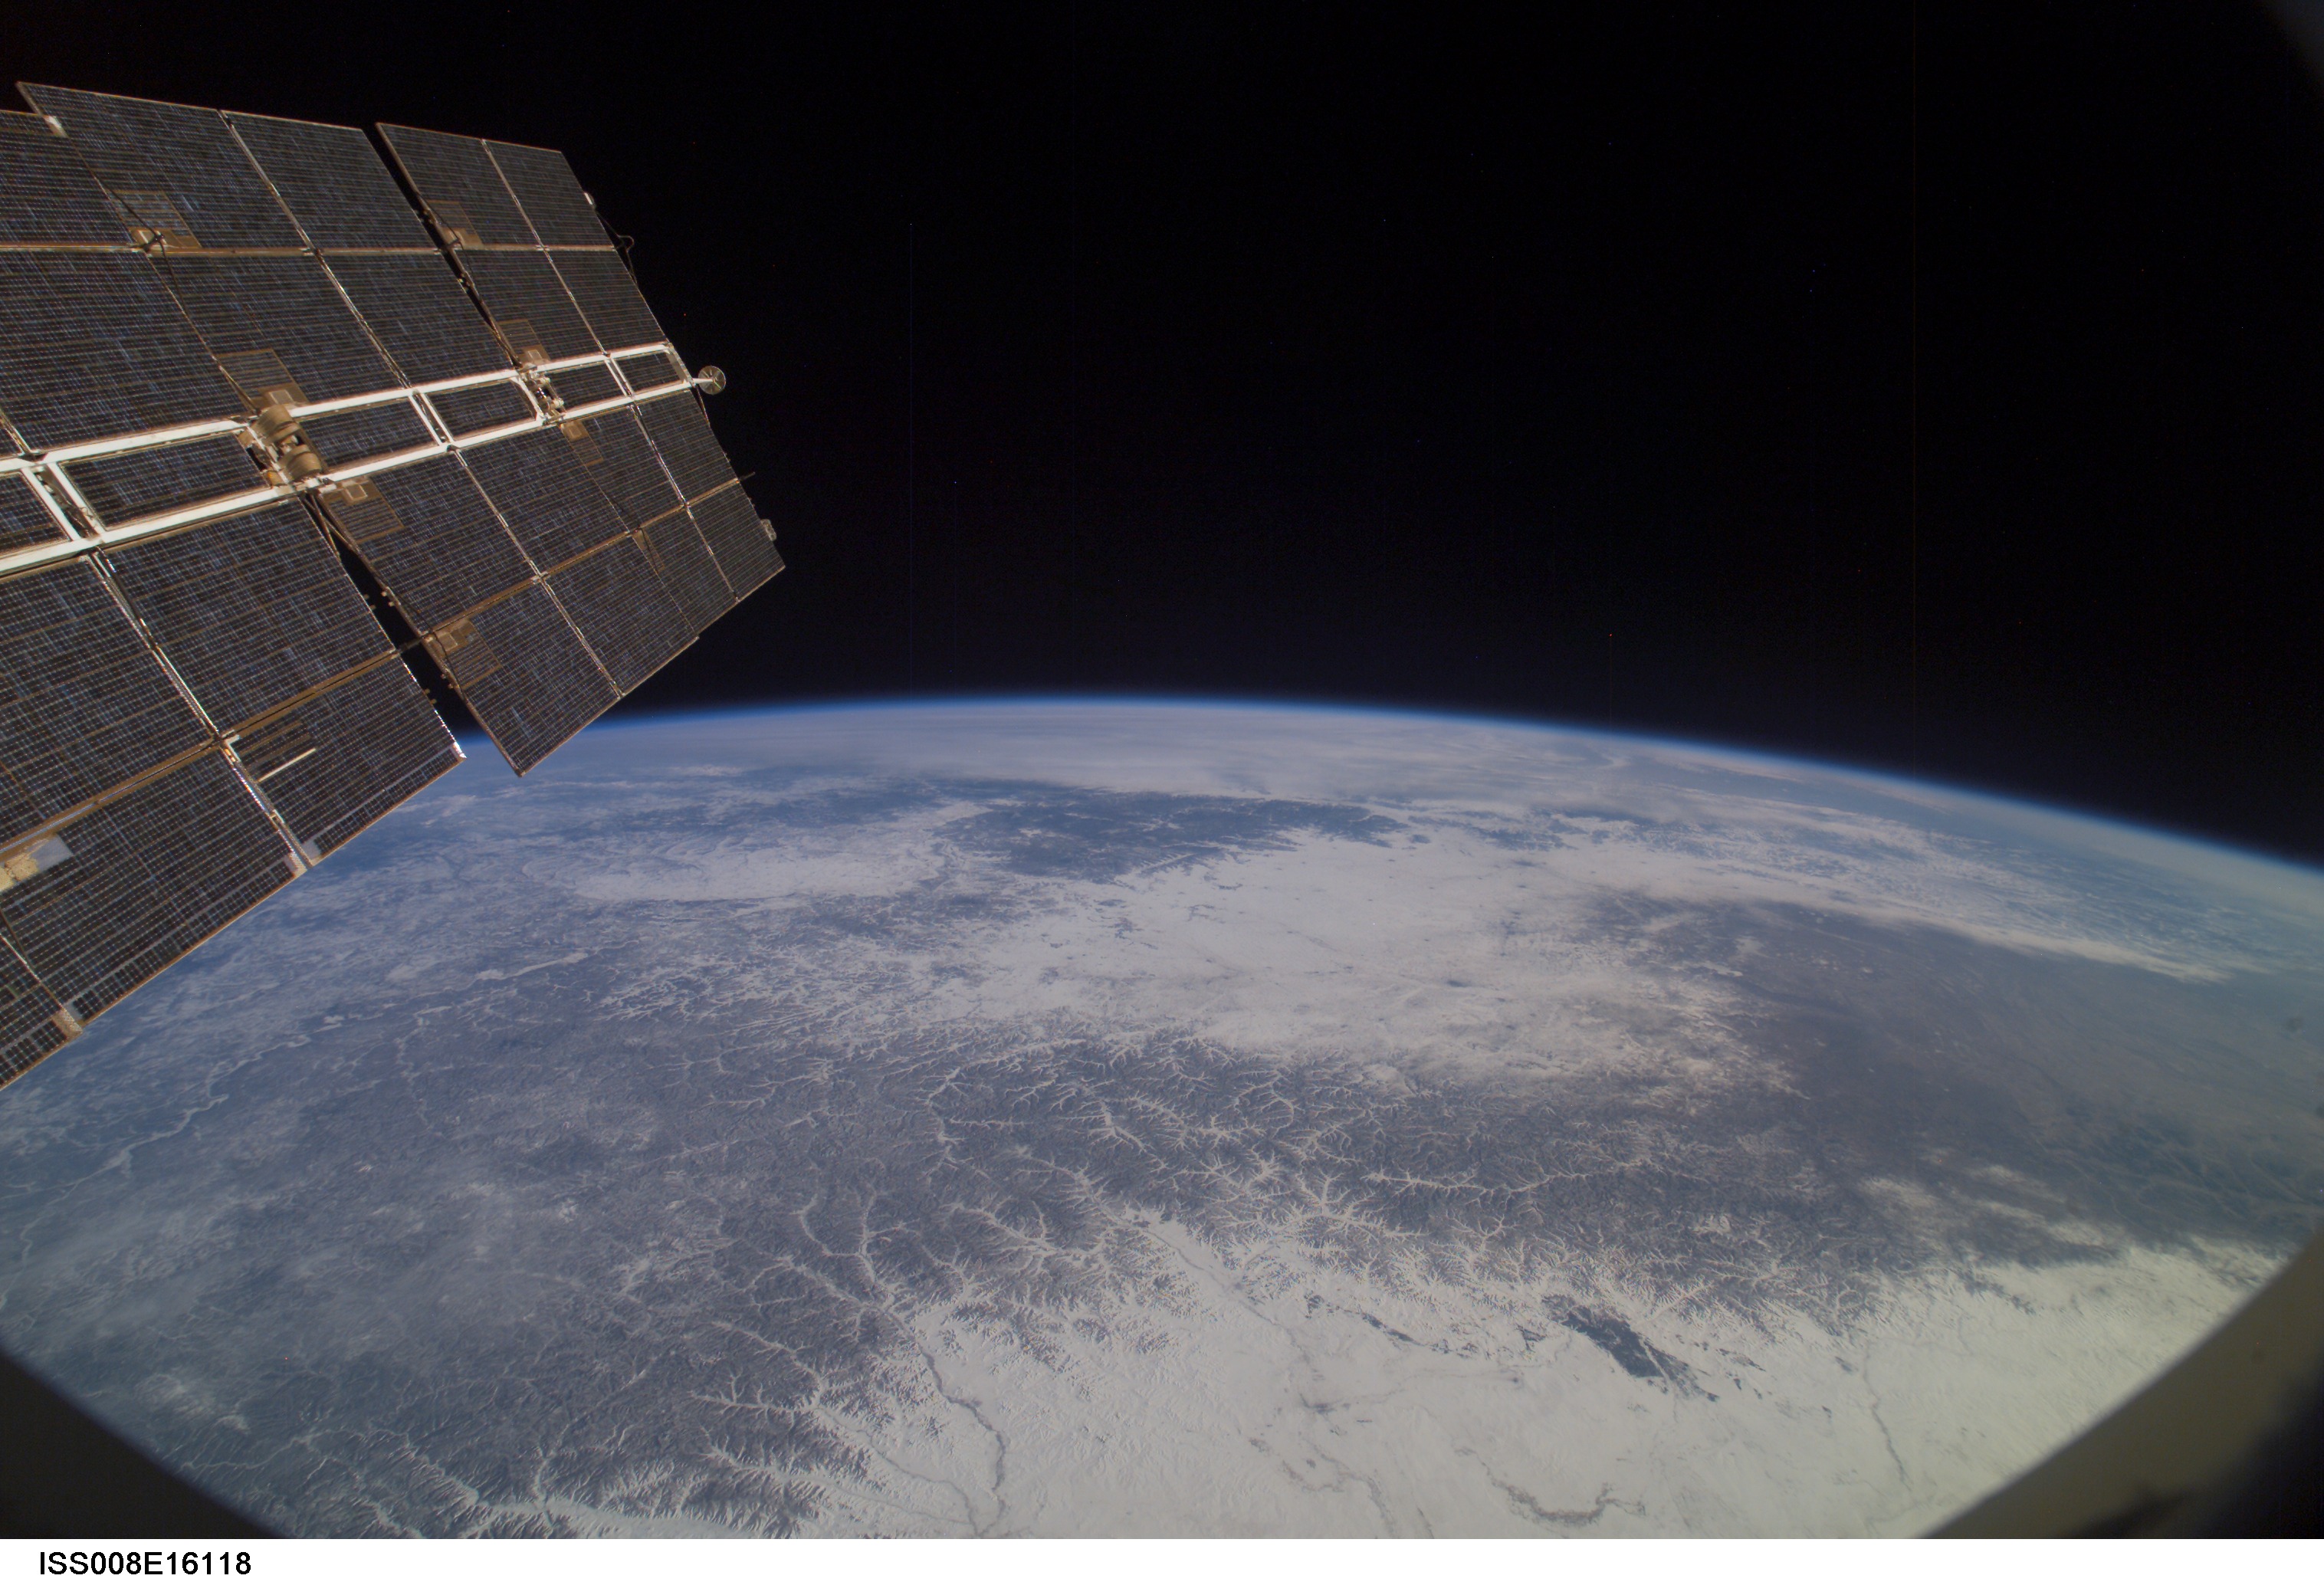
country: CHINA
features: LESSER KHINGAN RA., GREATER KHINGAN RA., ATMOSPHERIC LIMB
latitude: 49.5
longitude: 122.5
